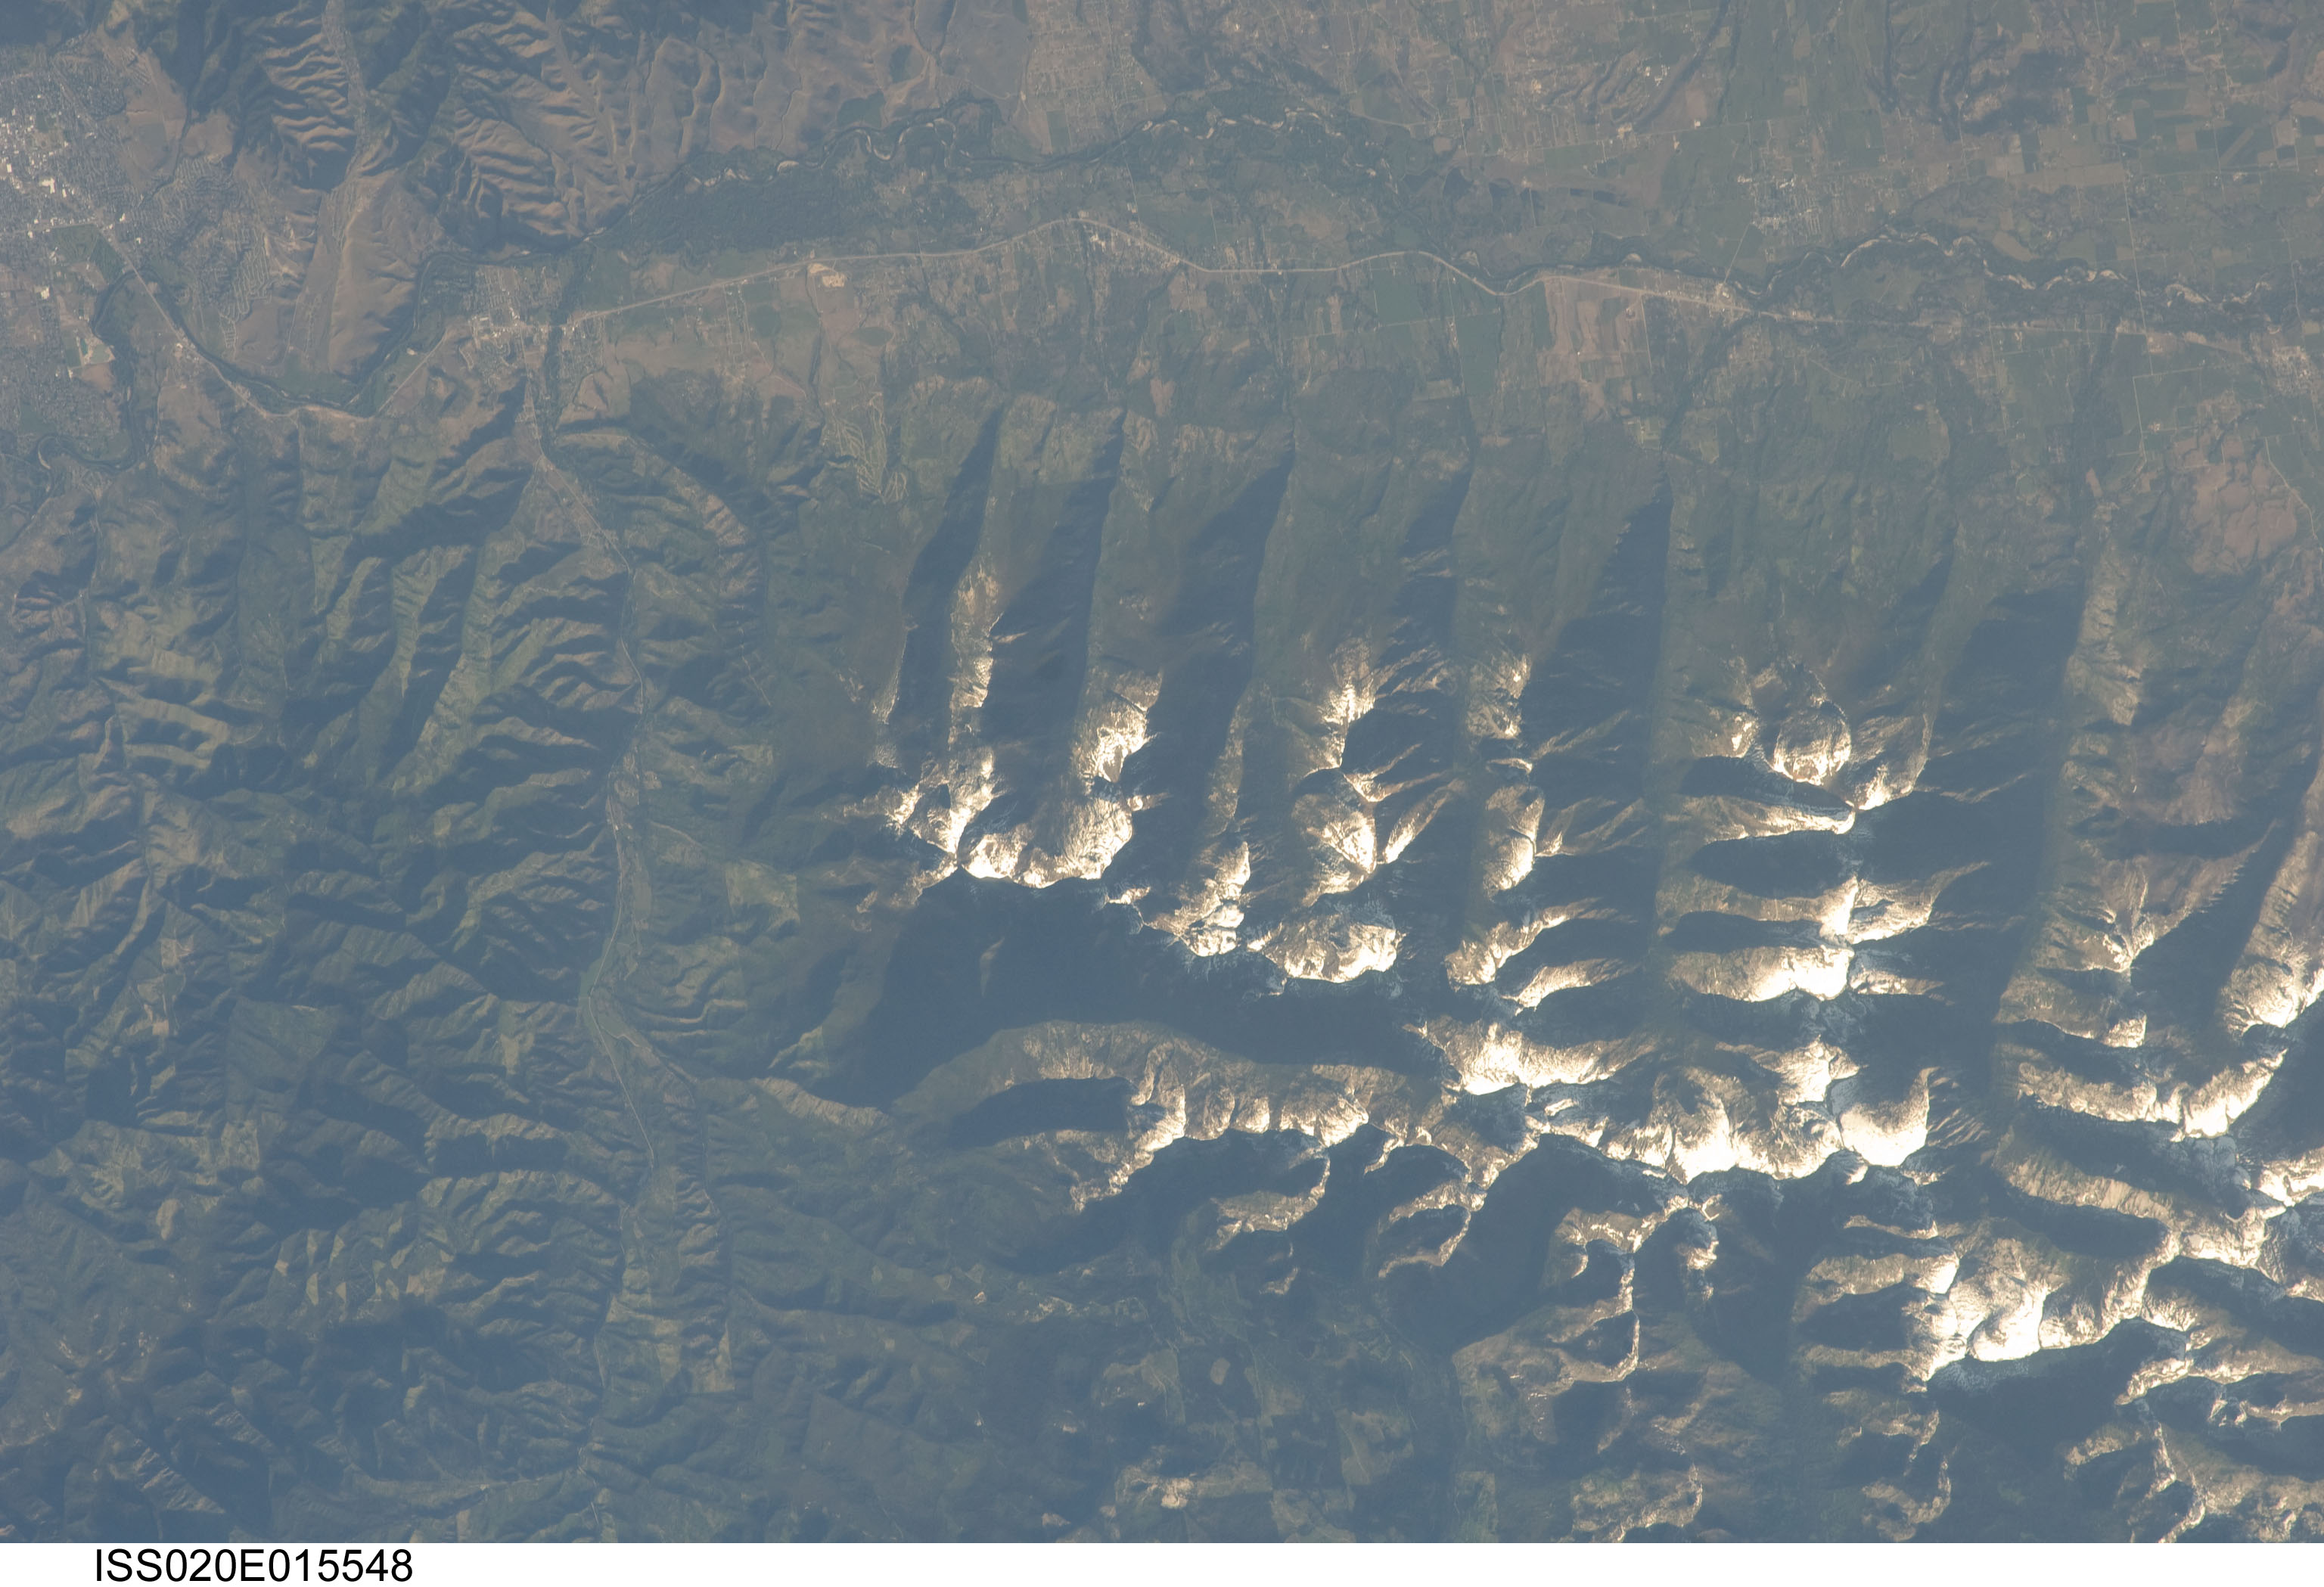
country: USA-MONTANA
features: LOLO,FLORENCE,ST JOSEPH PEAK,STEVENSVILLE AIRPORT (K32S),BITTERROOT RIVER,CARLTON,LOLO PEAK
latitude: 46.6
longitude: -114.2
